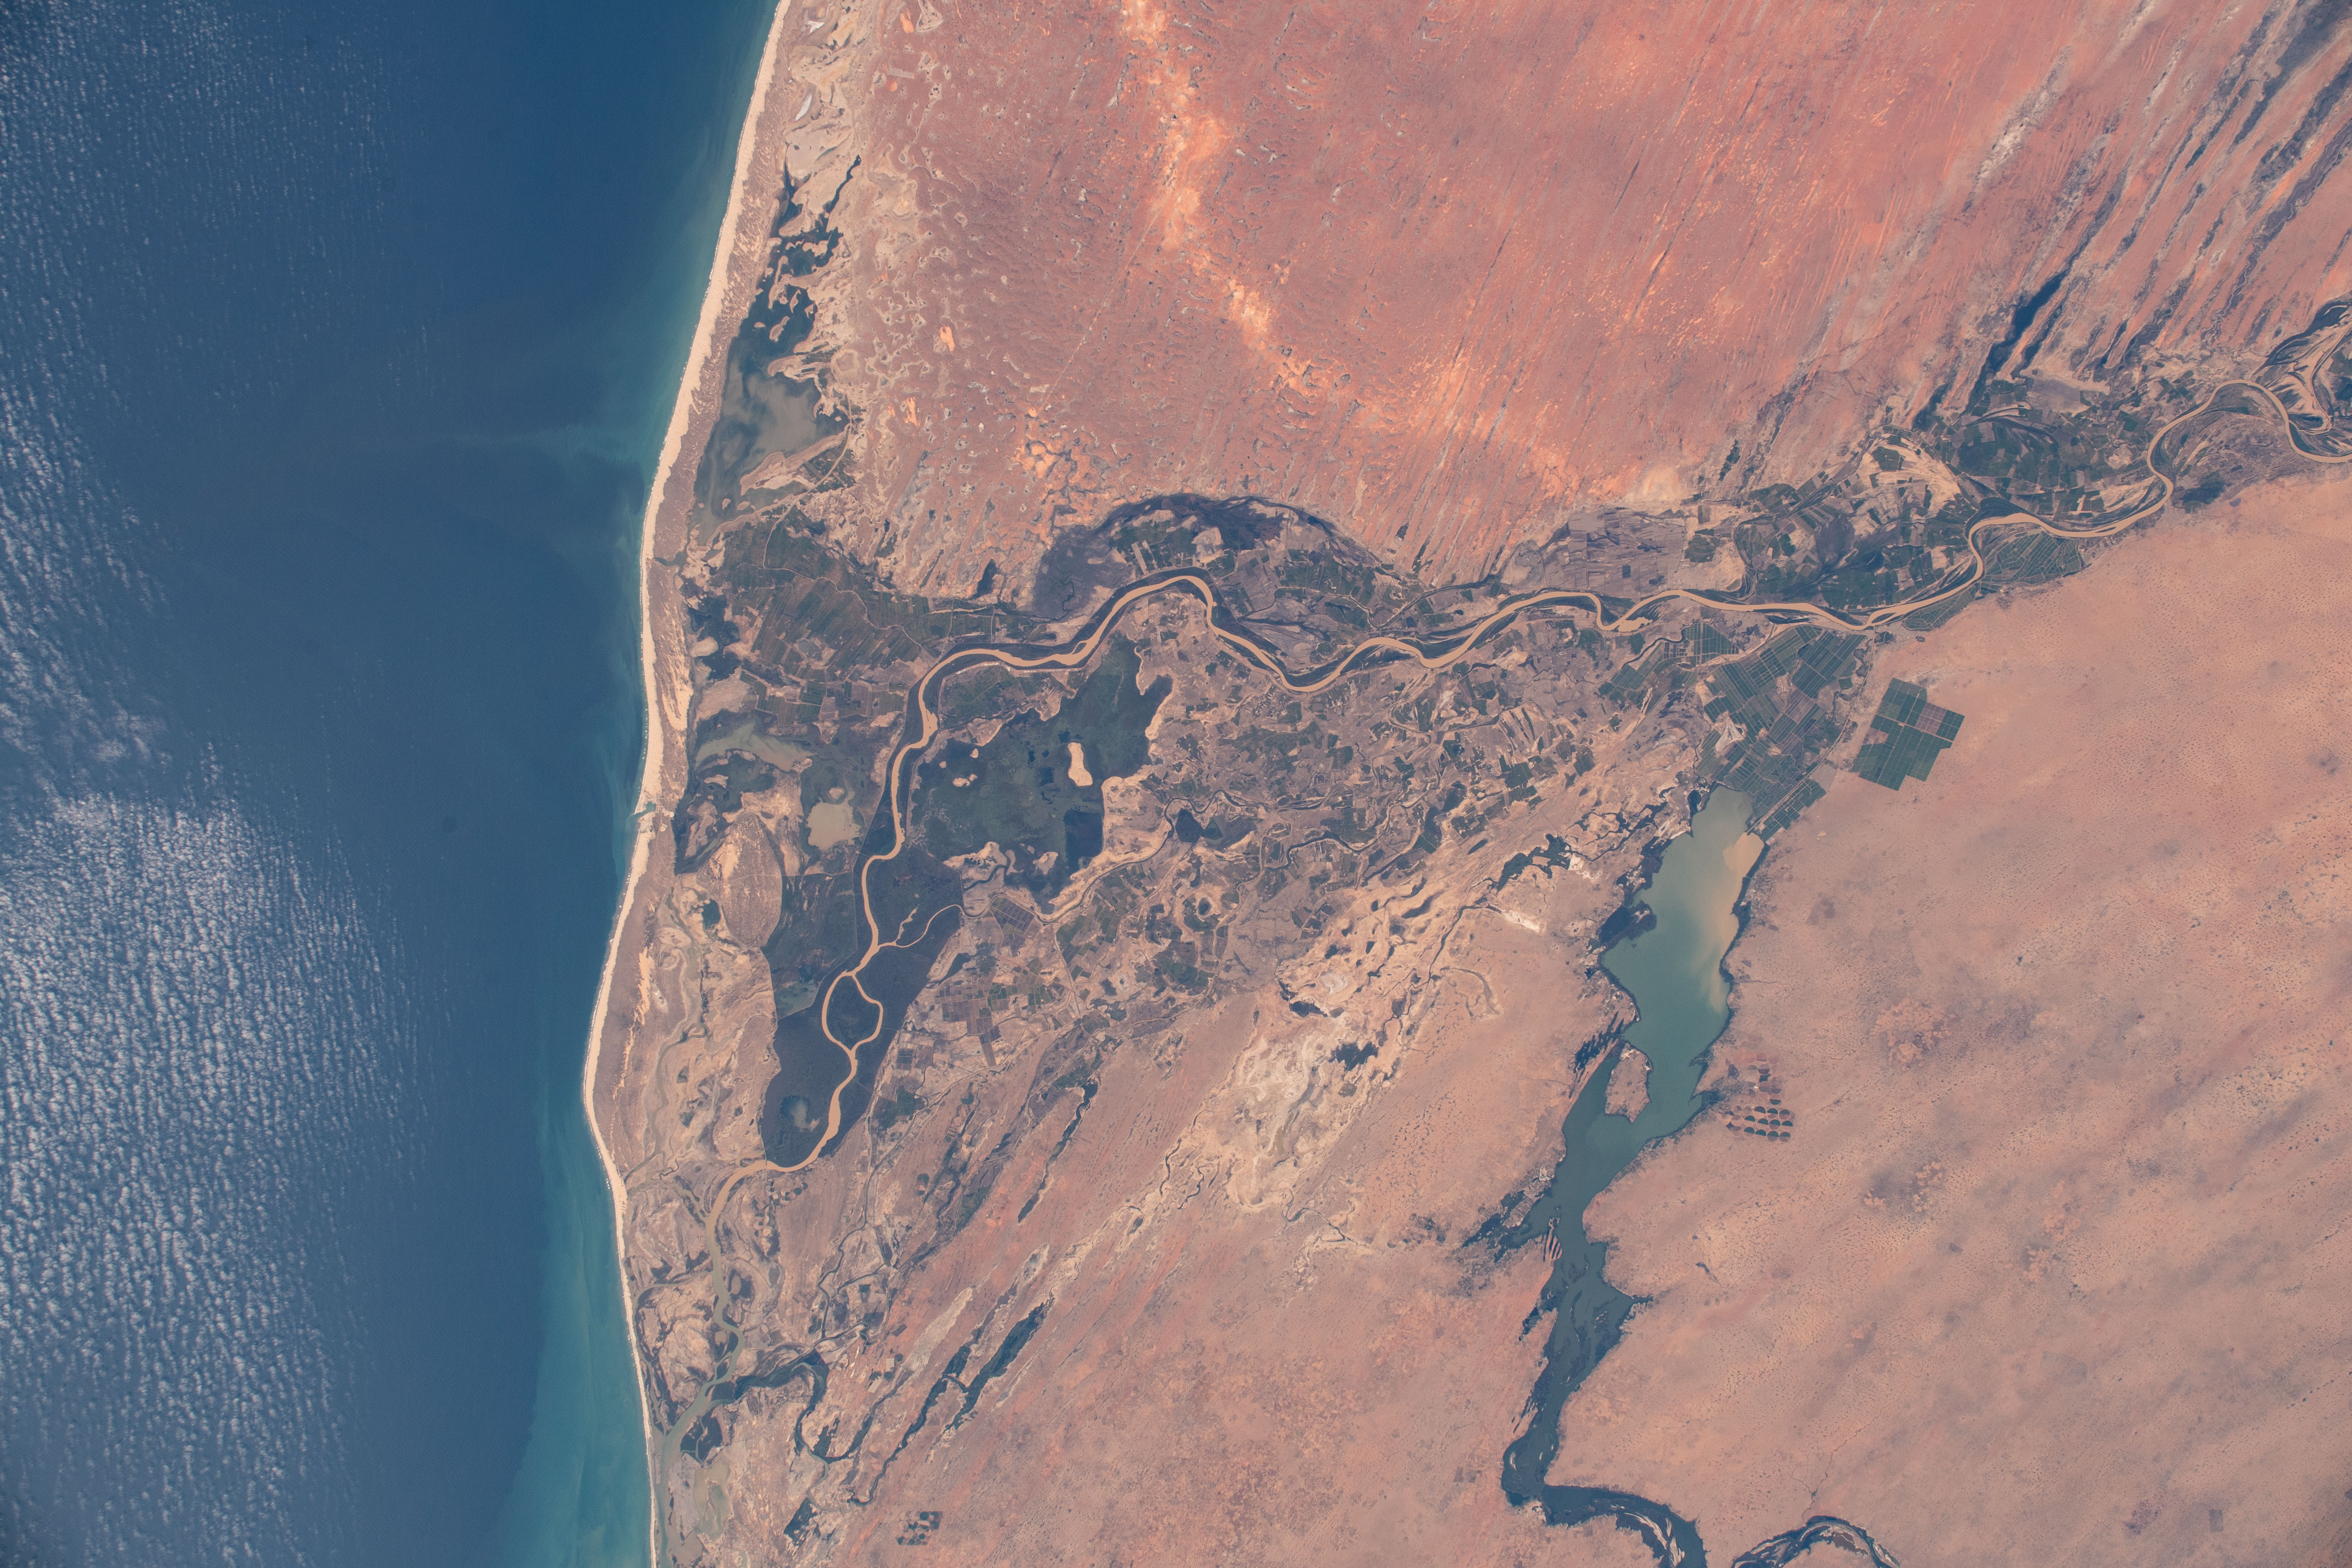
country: SENEGAL
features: TRARZA DESERT, SENEGAL RIVER, LAC DE GUIERS, SAINT LOUIS, OISEAUX DE DJOUDJ NATIONAL PARK, DIAWLING NATIONAL PARK
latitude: 16.5
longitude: -16.1
